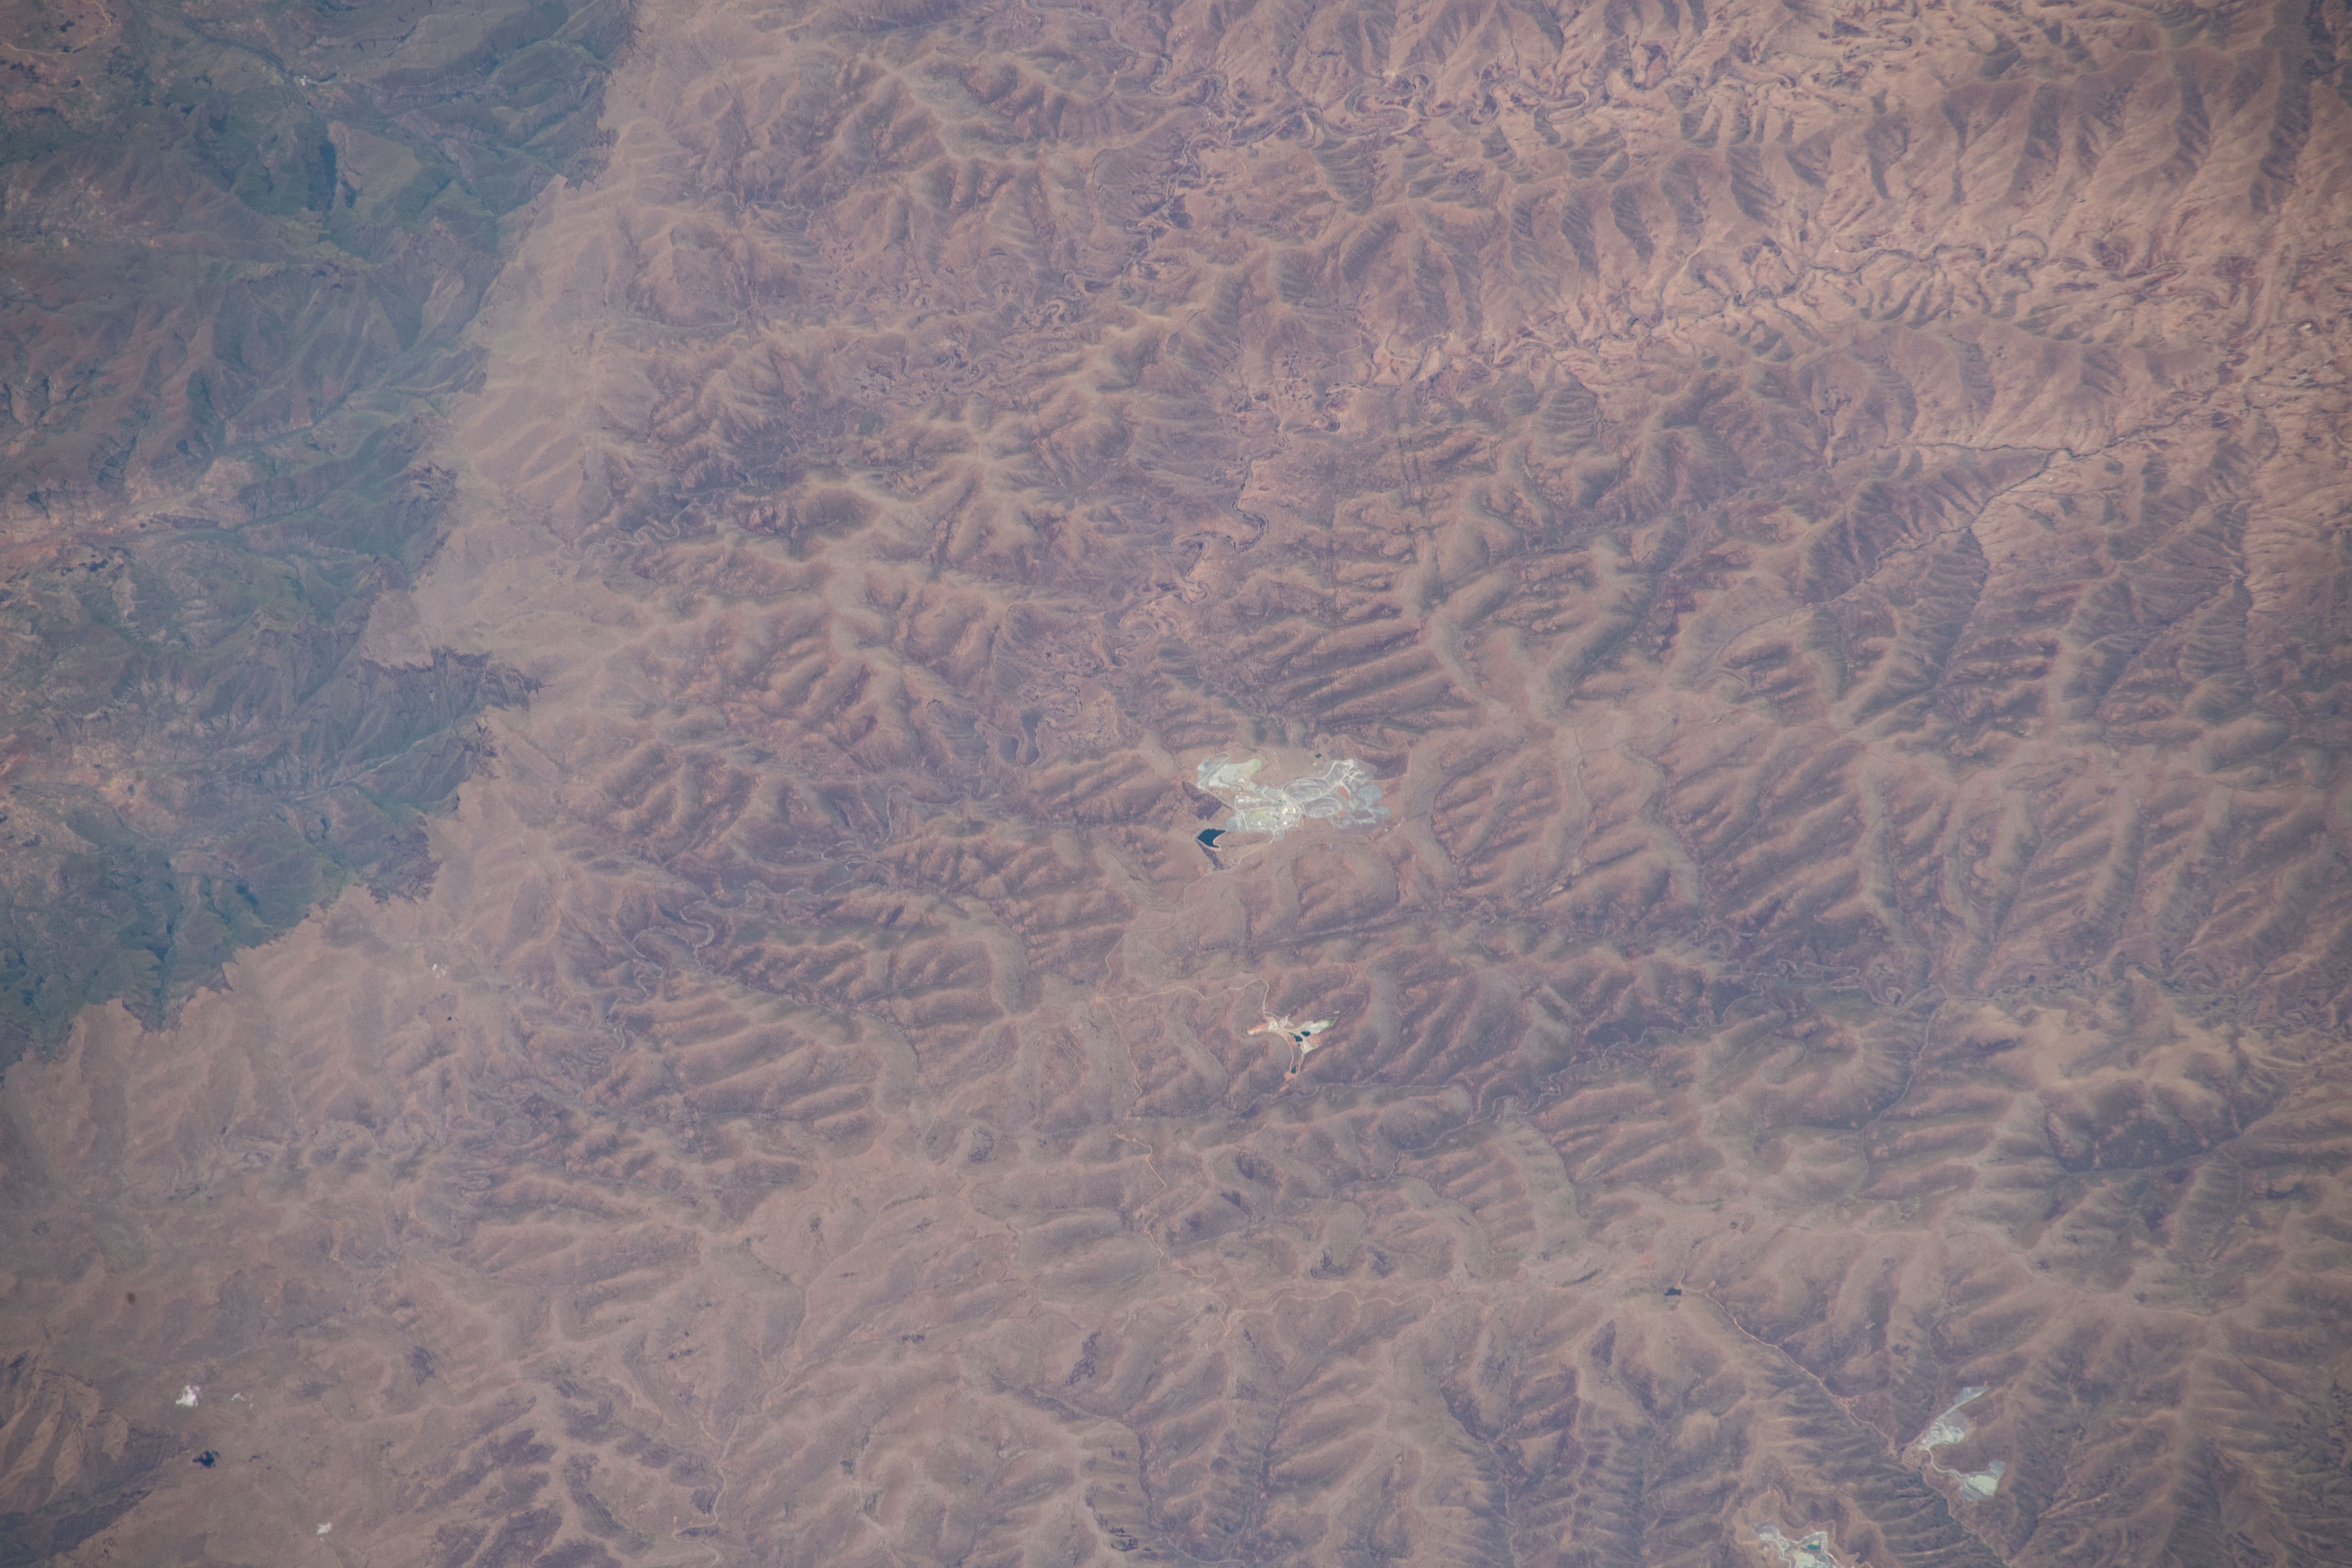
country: LESOTHO
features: LESTENG DIAMOND MINE, MOKHOTLONG
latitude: -29.0
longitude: 28.9
